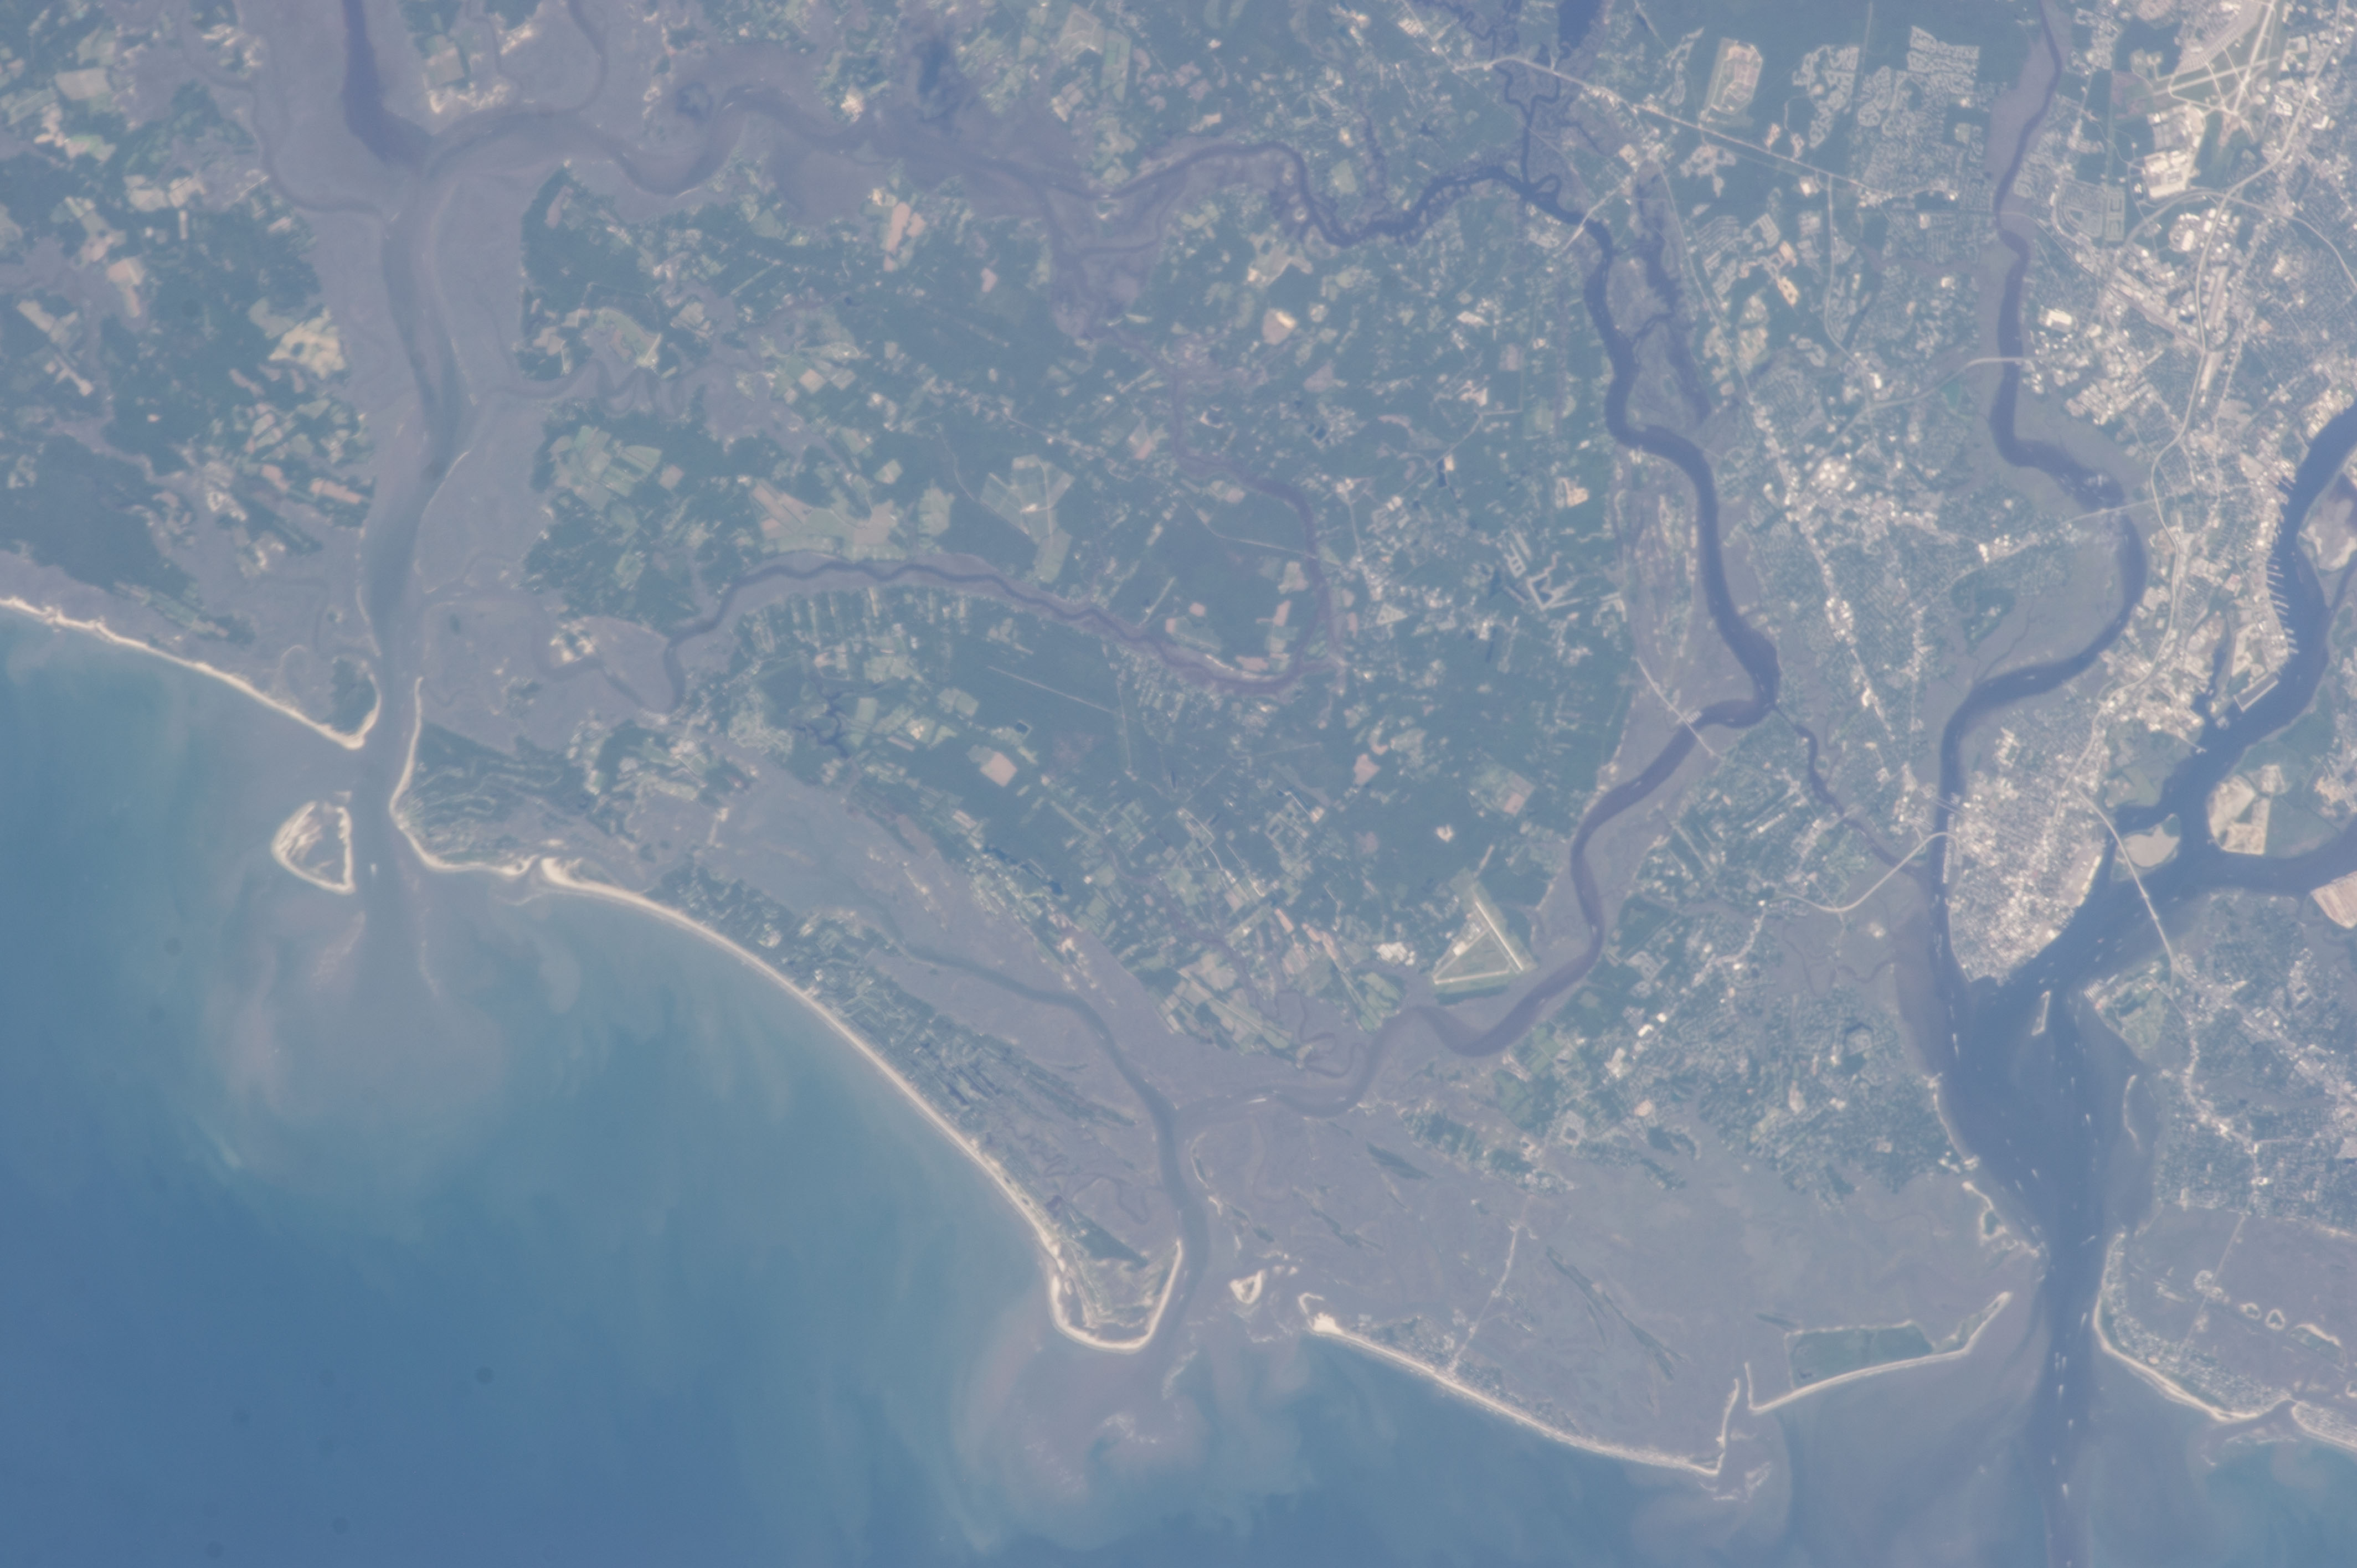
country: USA-SOUTH CAROLINA
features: ATLANTIC O., SED., FOLLY I., KIAWAH I., STONO R. EST., WETLANDS
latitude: 32.7
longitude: -80.0
